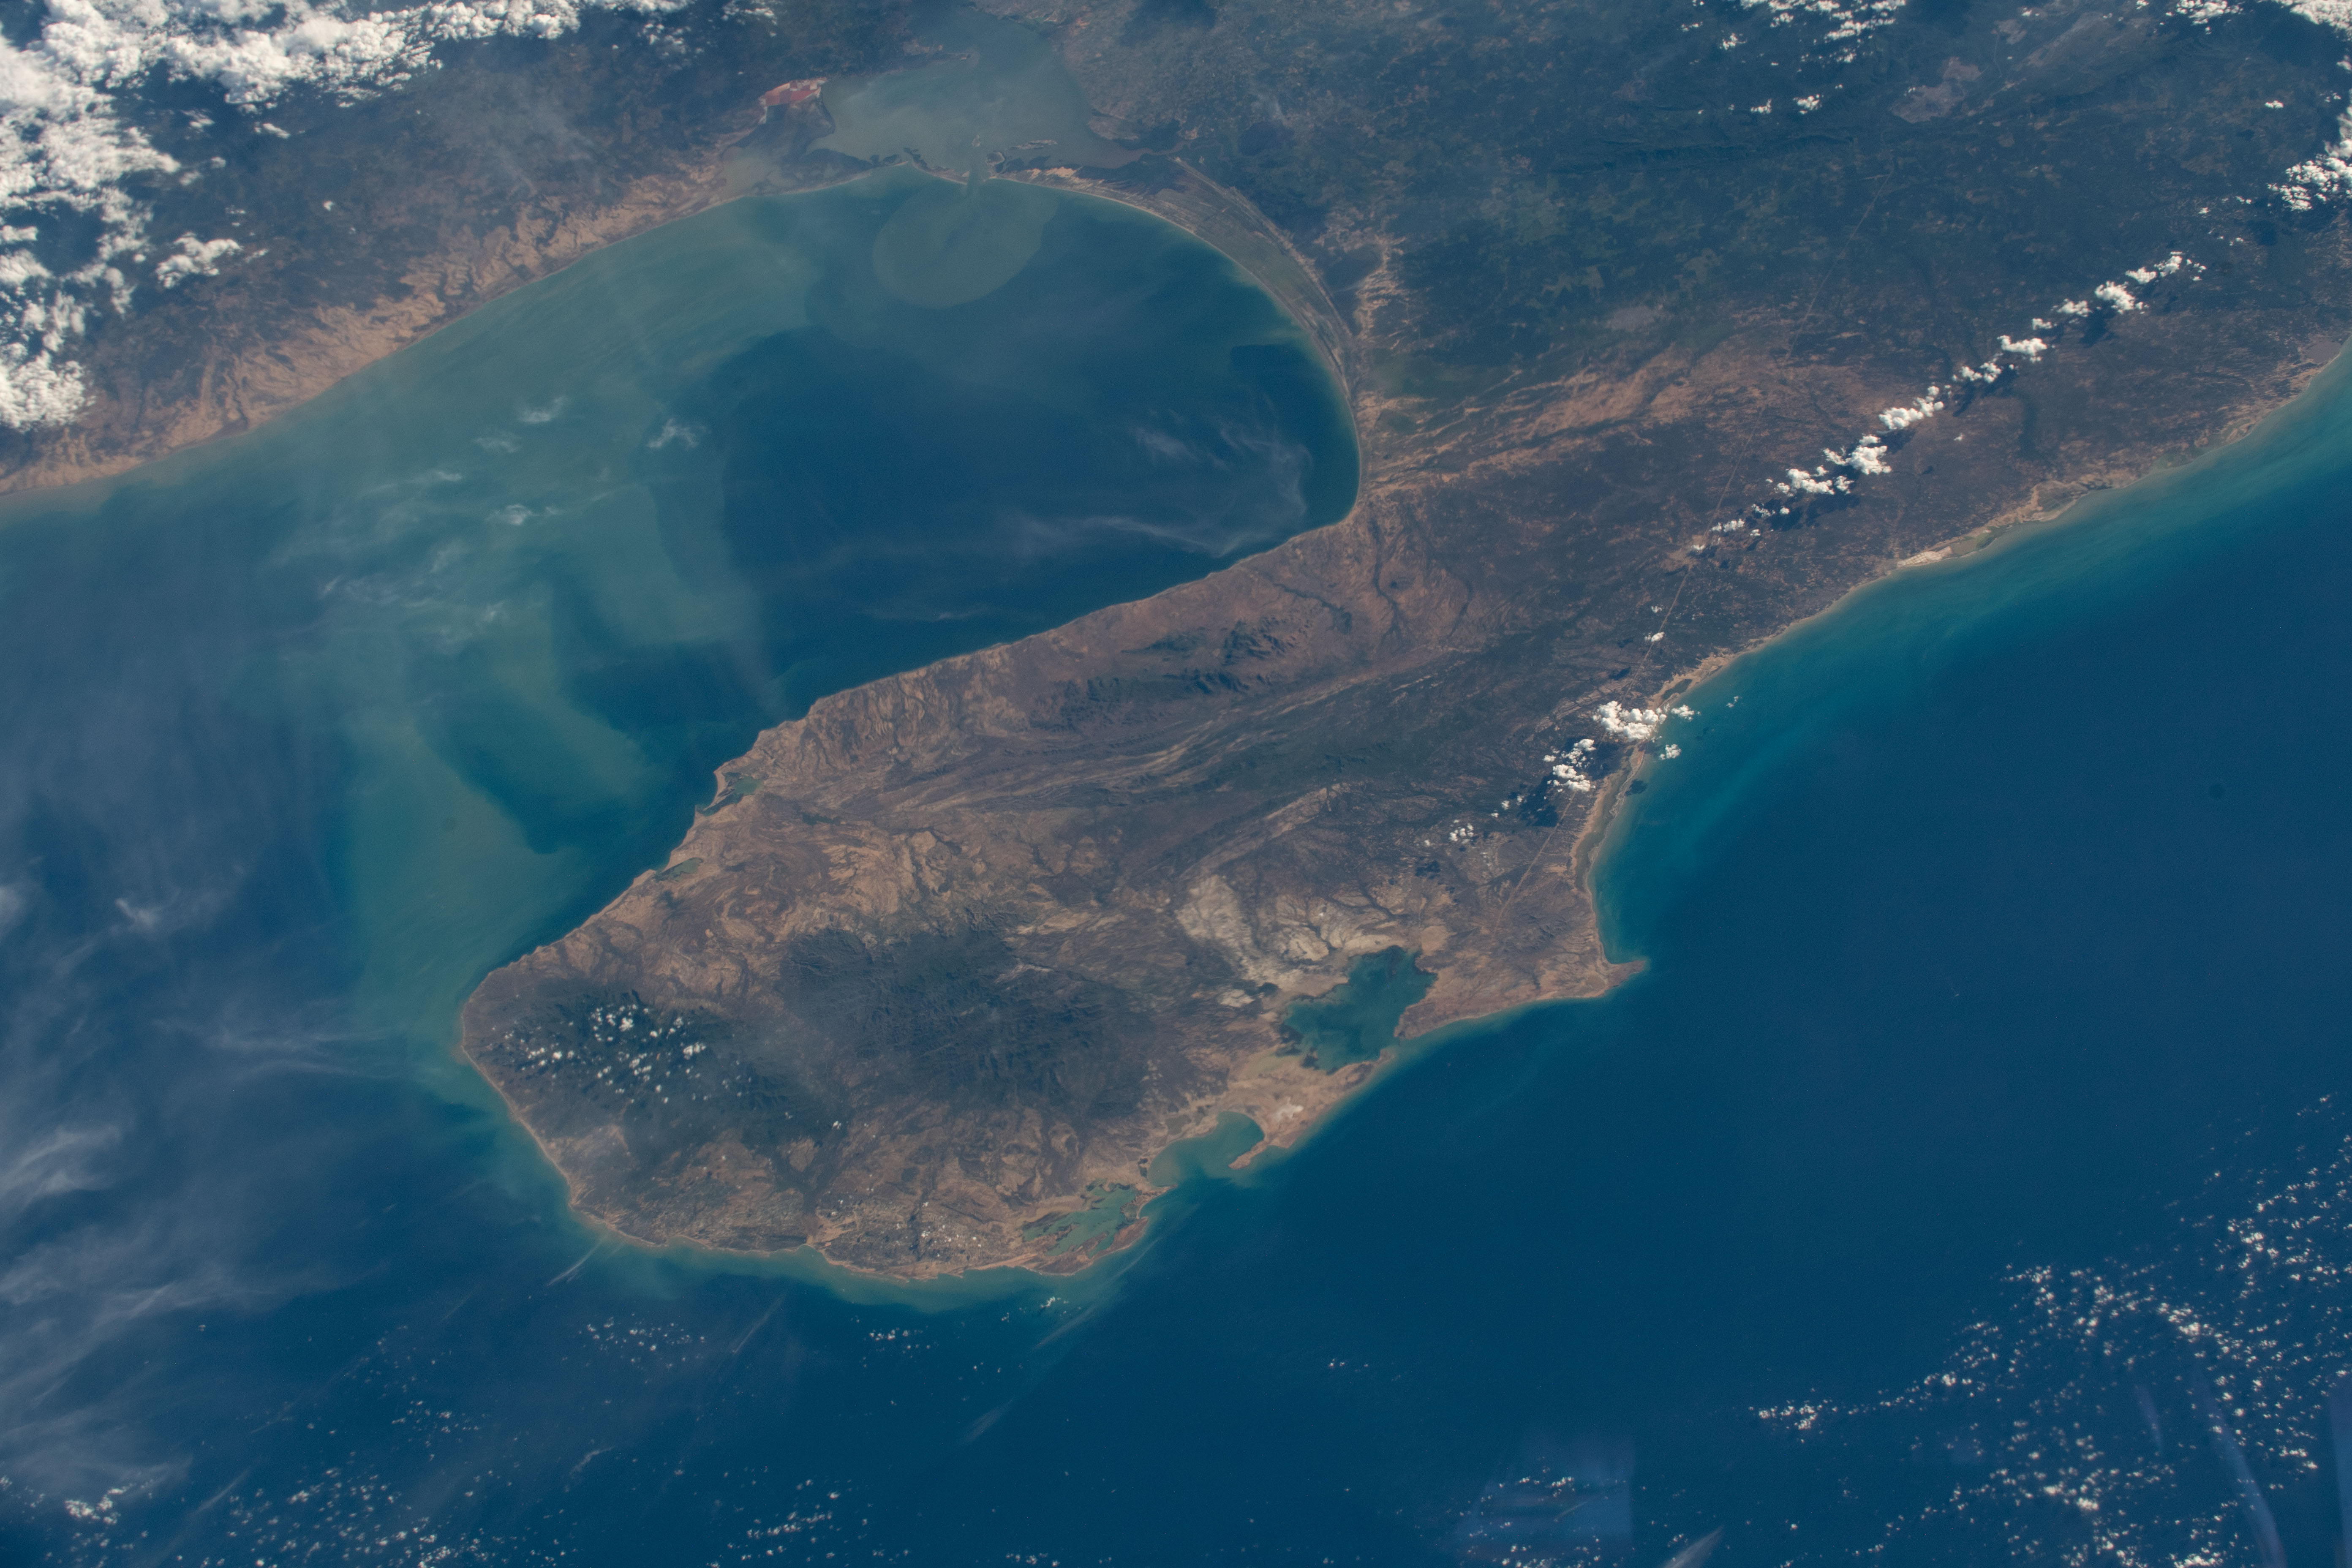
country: COLOMBIA
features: GULF OF VENEZUELA
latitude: 11.8
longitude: -71.9
